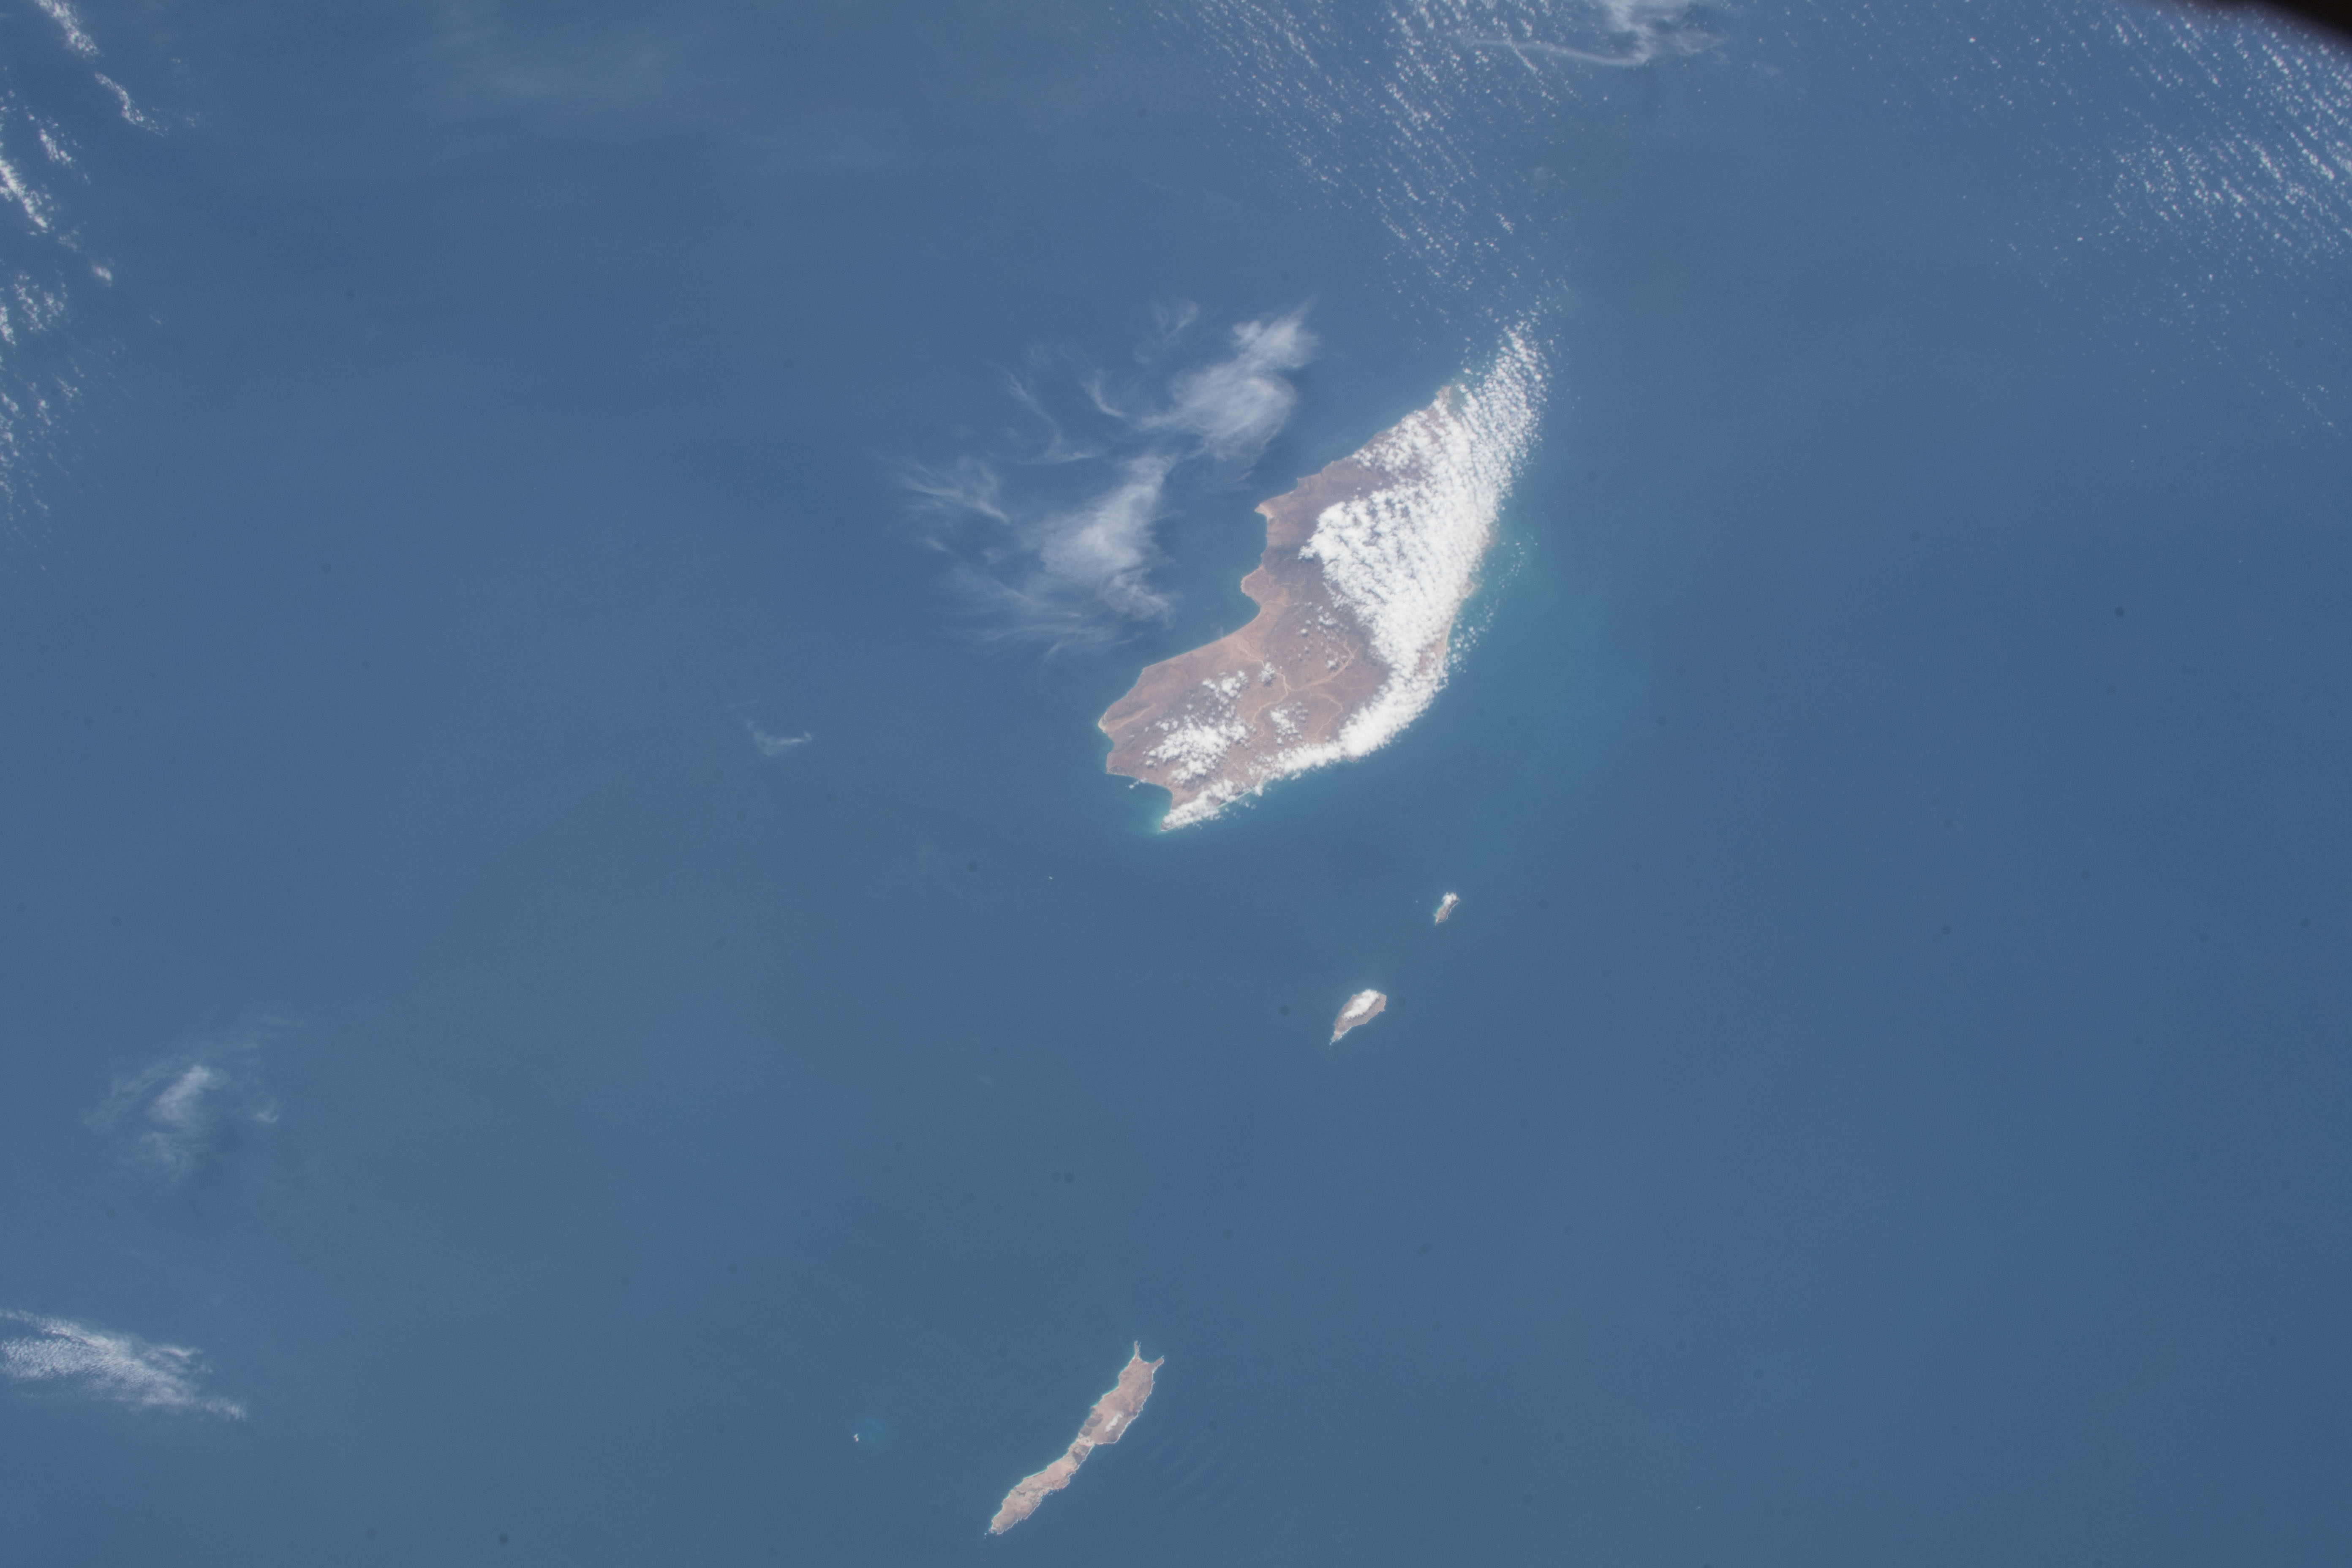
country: SOCOTRA
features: GULF OF ADEN, HAJHIR MOUNTAINS, ISLAND
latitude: 12.5
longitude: 53.0
